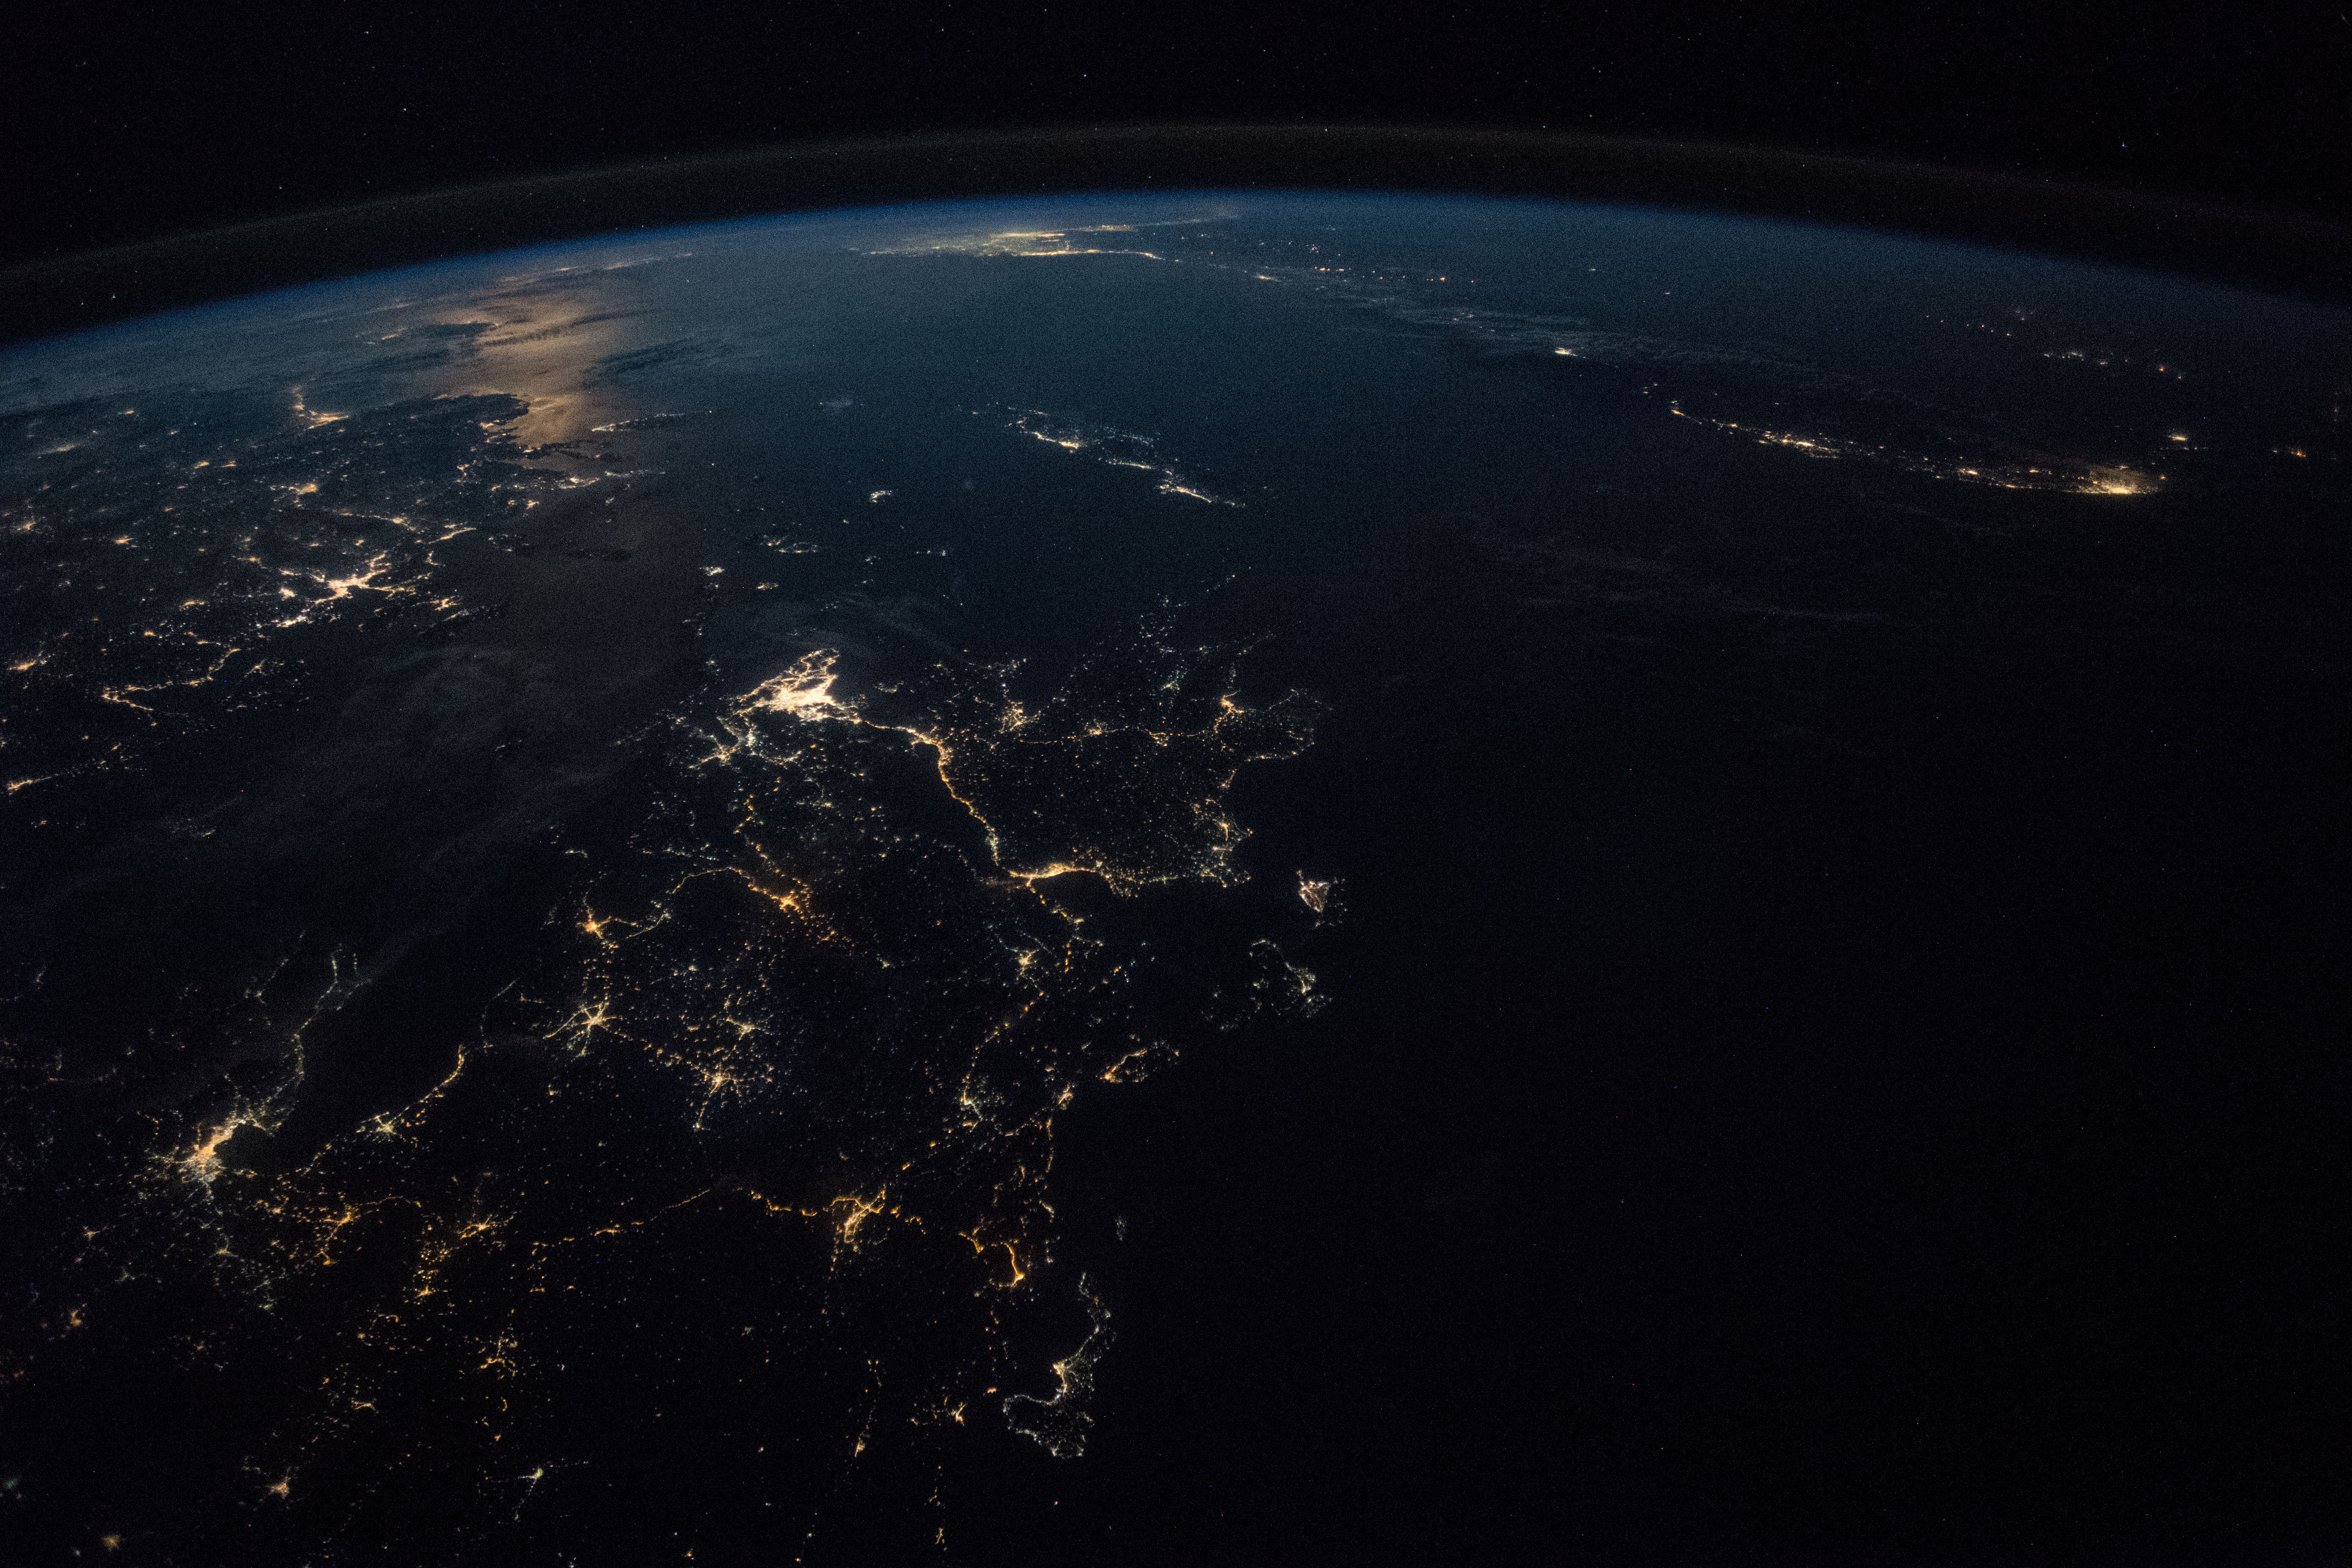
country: GREECE
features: EGEO ISLANDS, KOS ISLAND, CRETE ISLAND, IZMIR CITY, AEGEAN SEA, ATHENS CITY, NIGHT, EARTH LIMB
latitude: 37.4
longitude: 22.0
